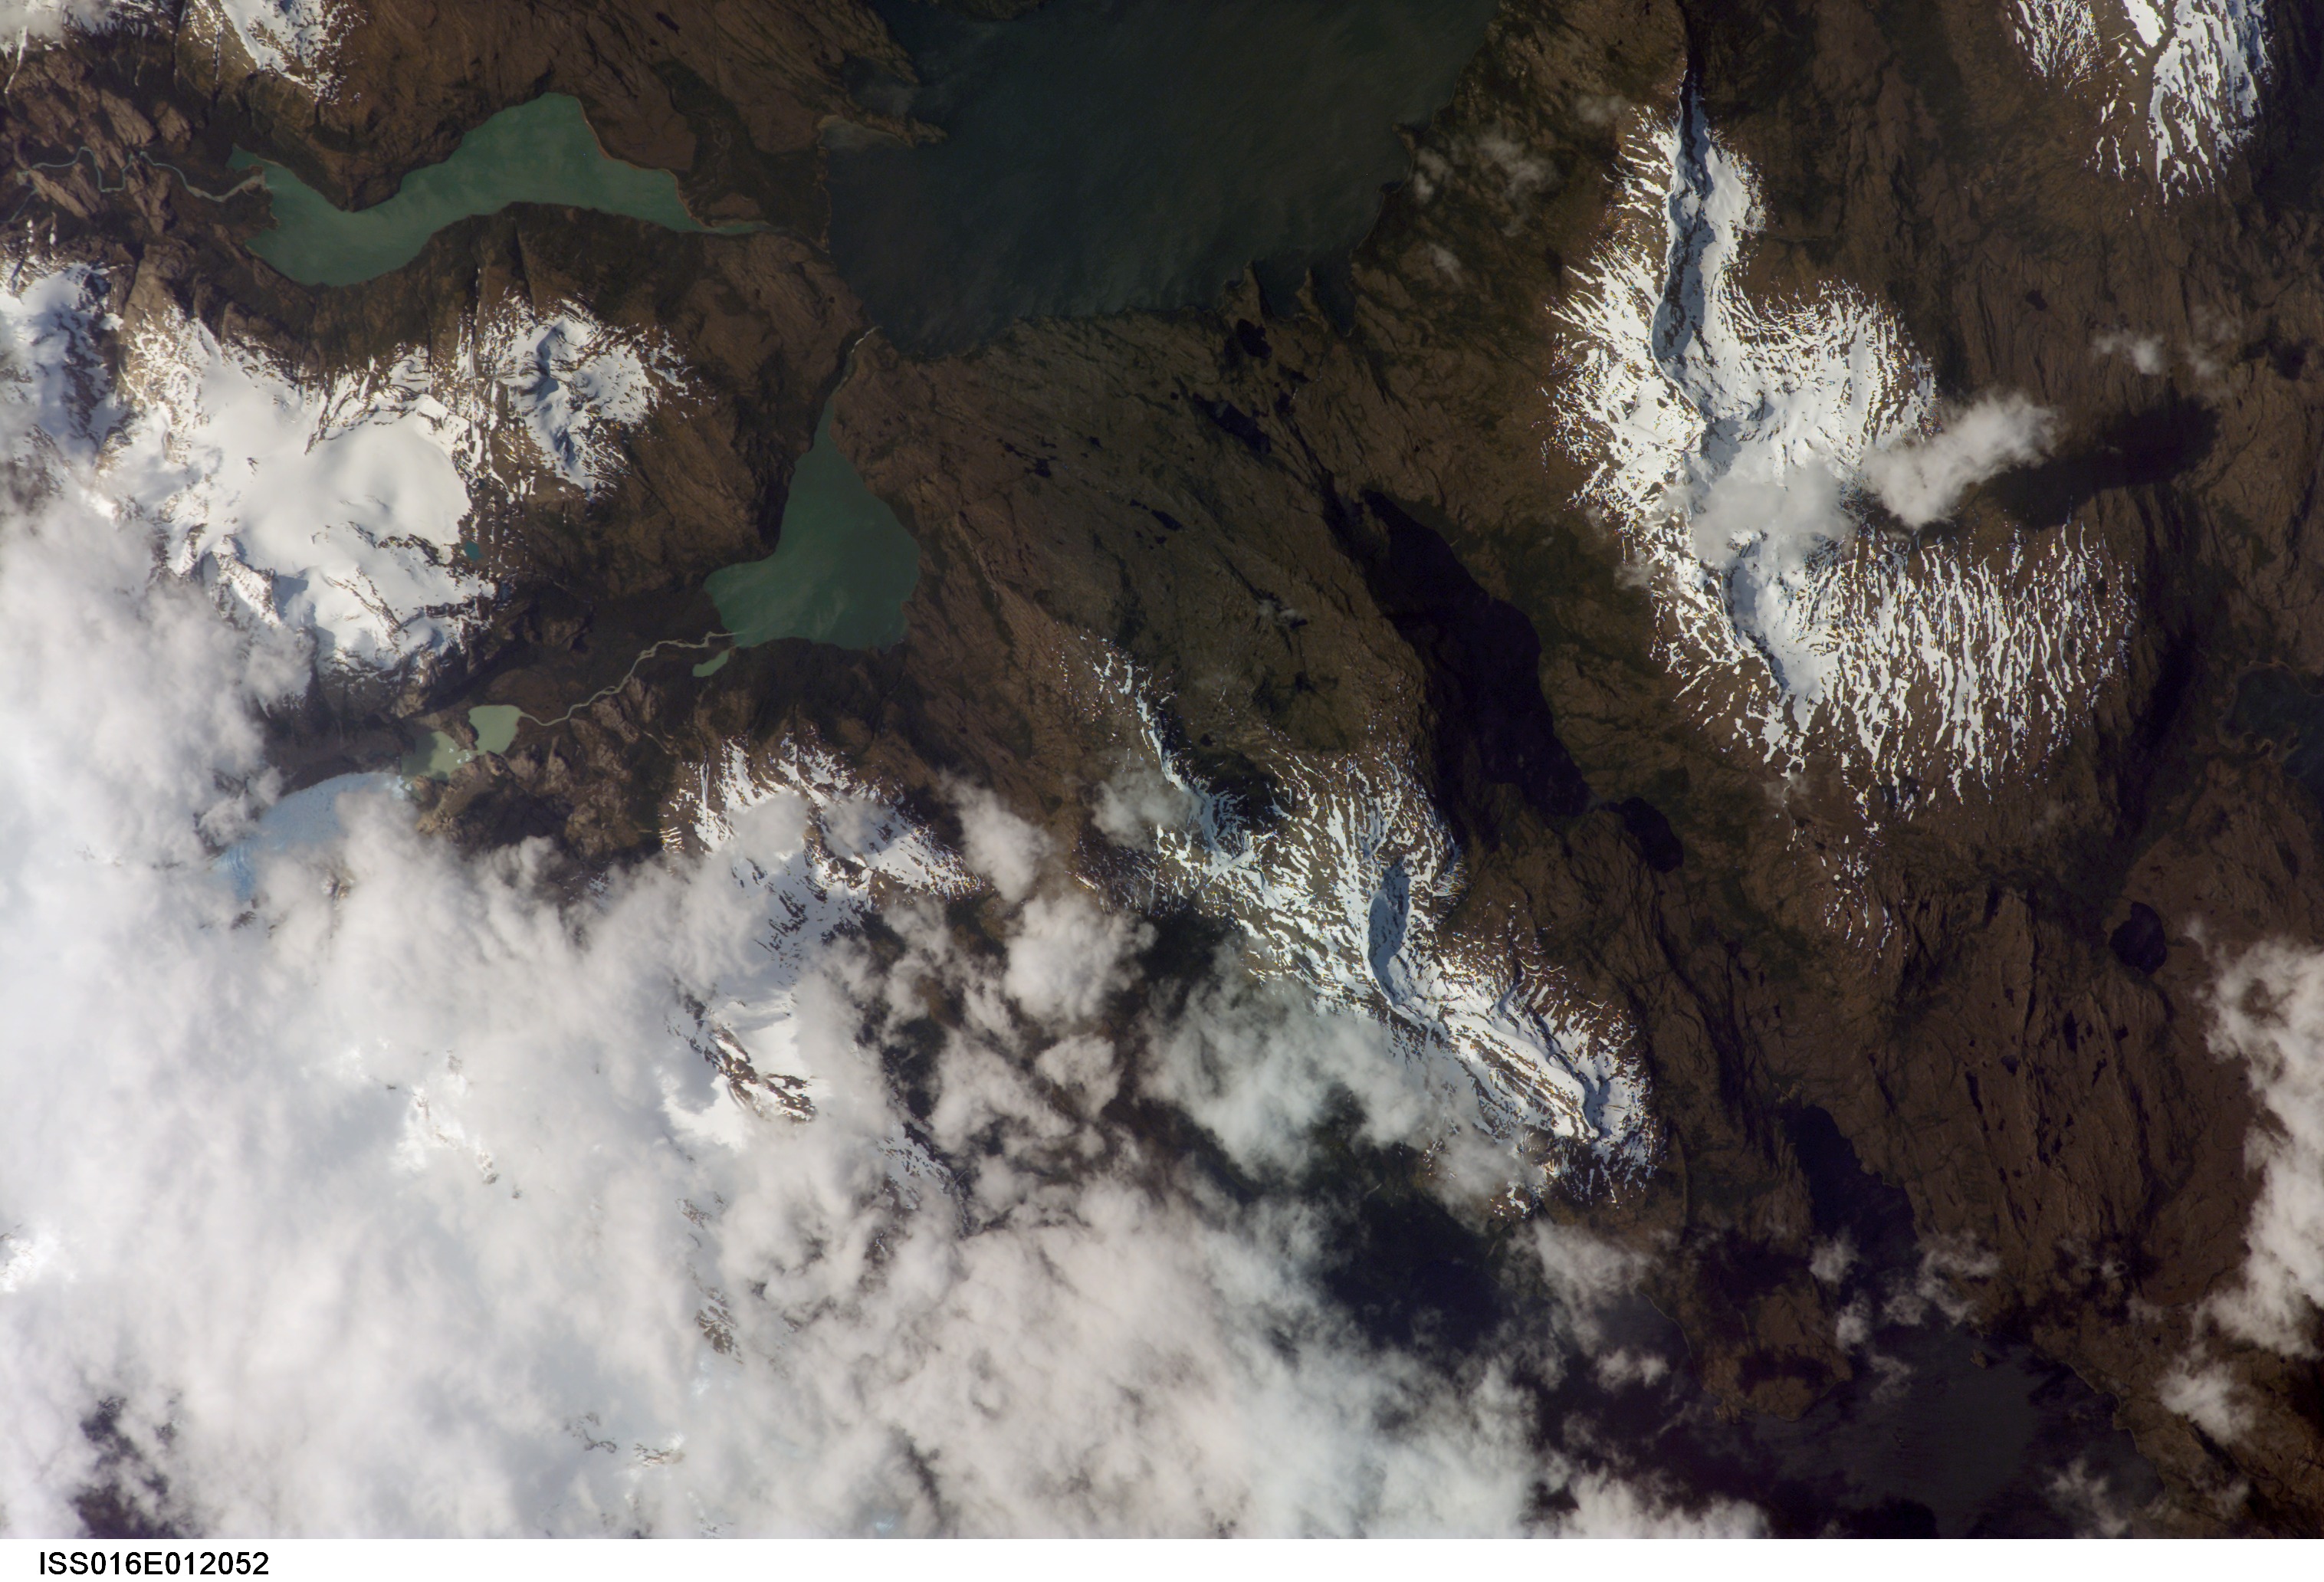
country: CHILE
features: SNOW,LAKES,GLACIER,BALMACEDA PEAK
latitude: -51.5
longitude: -73.3
